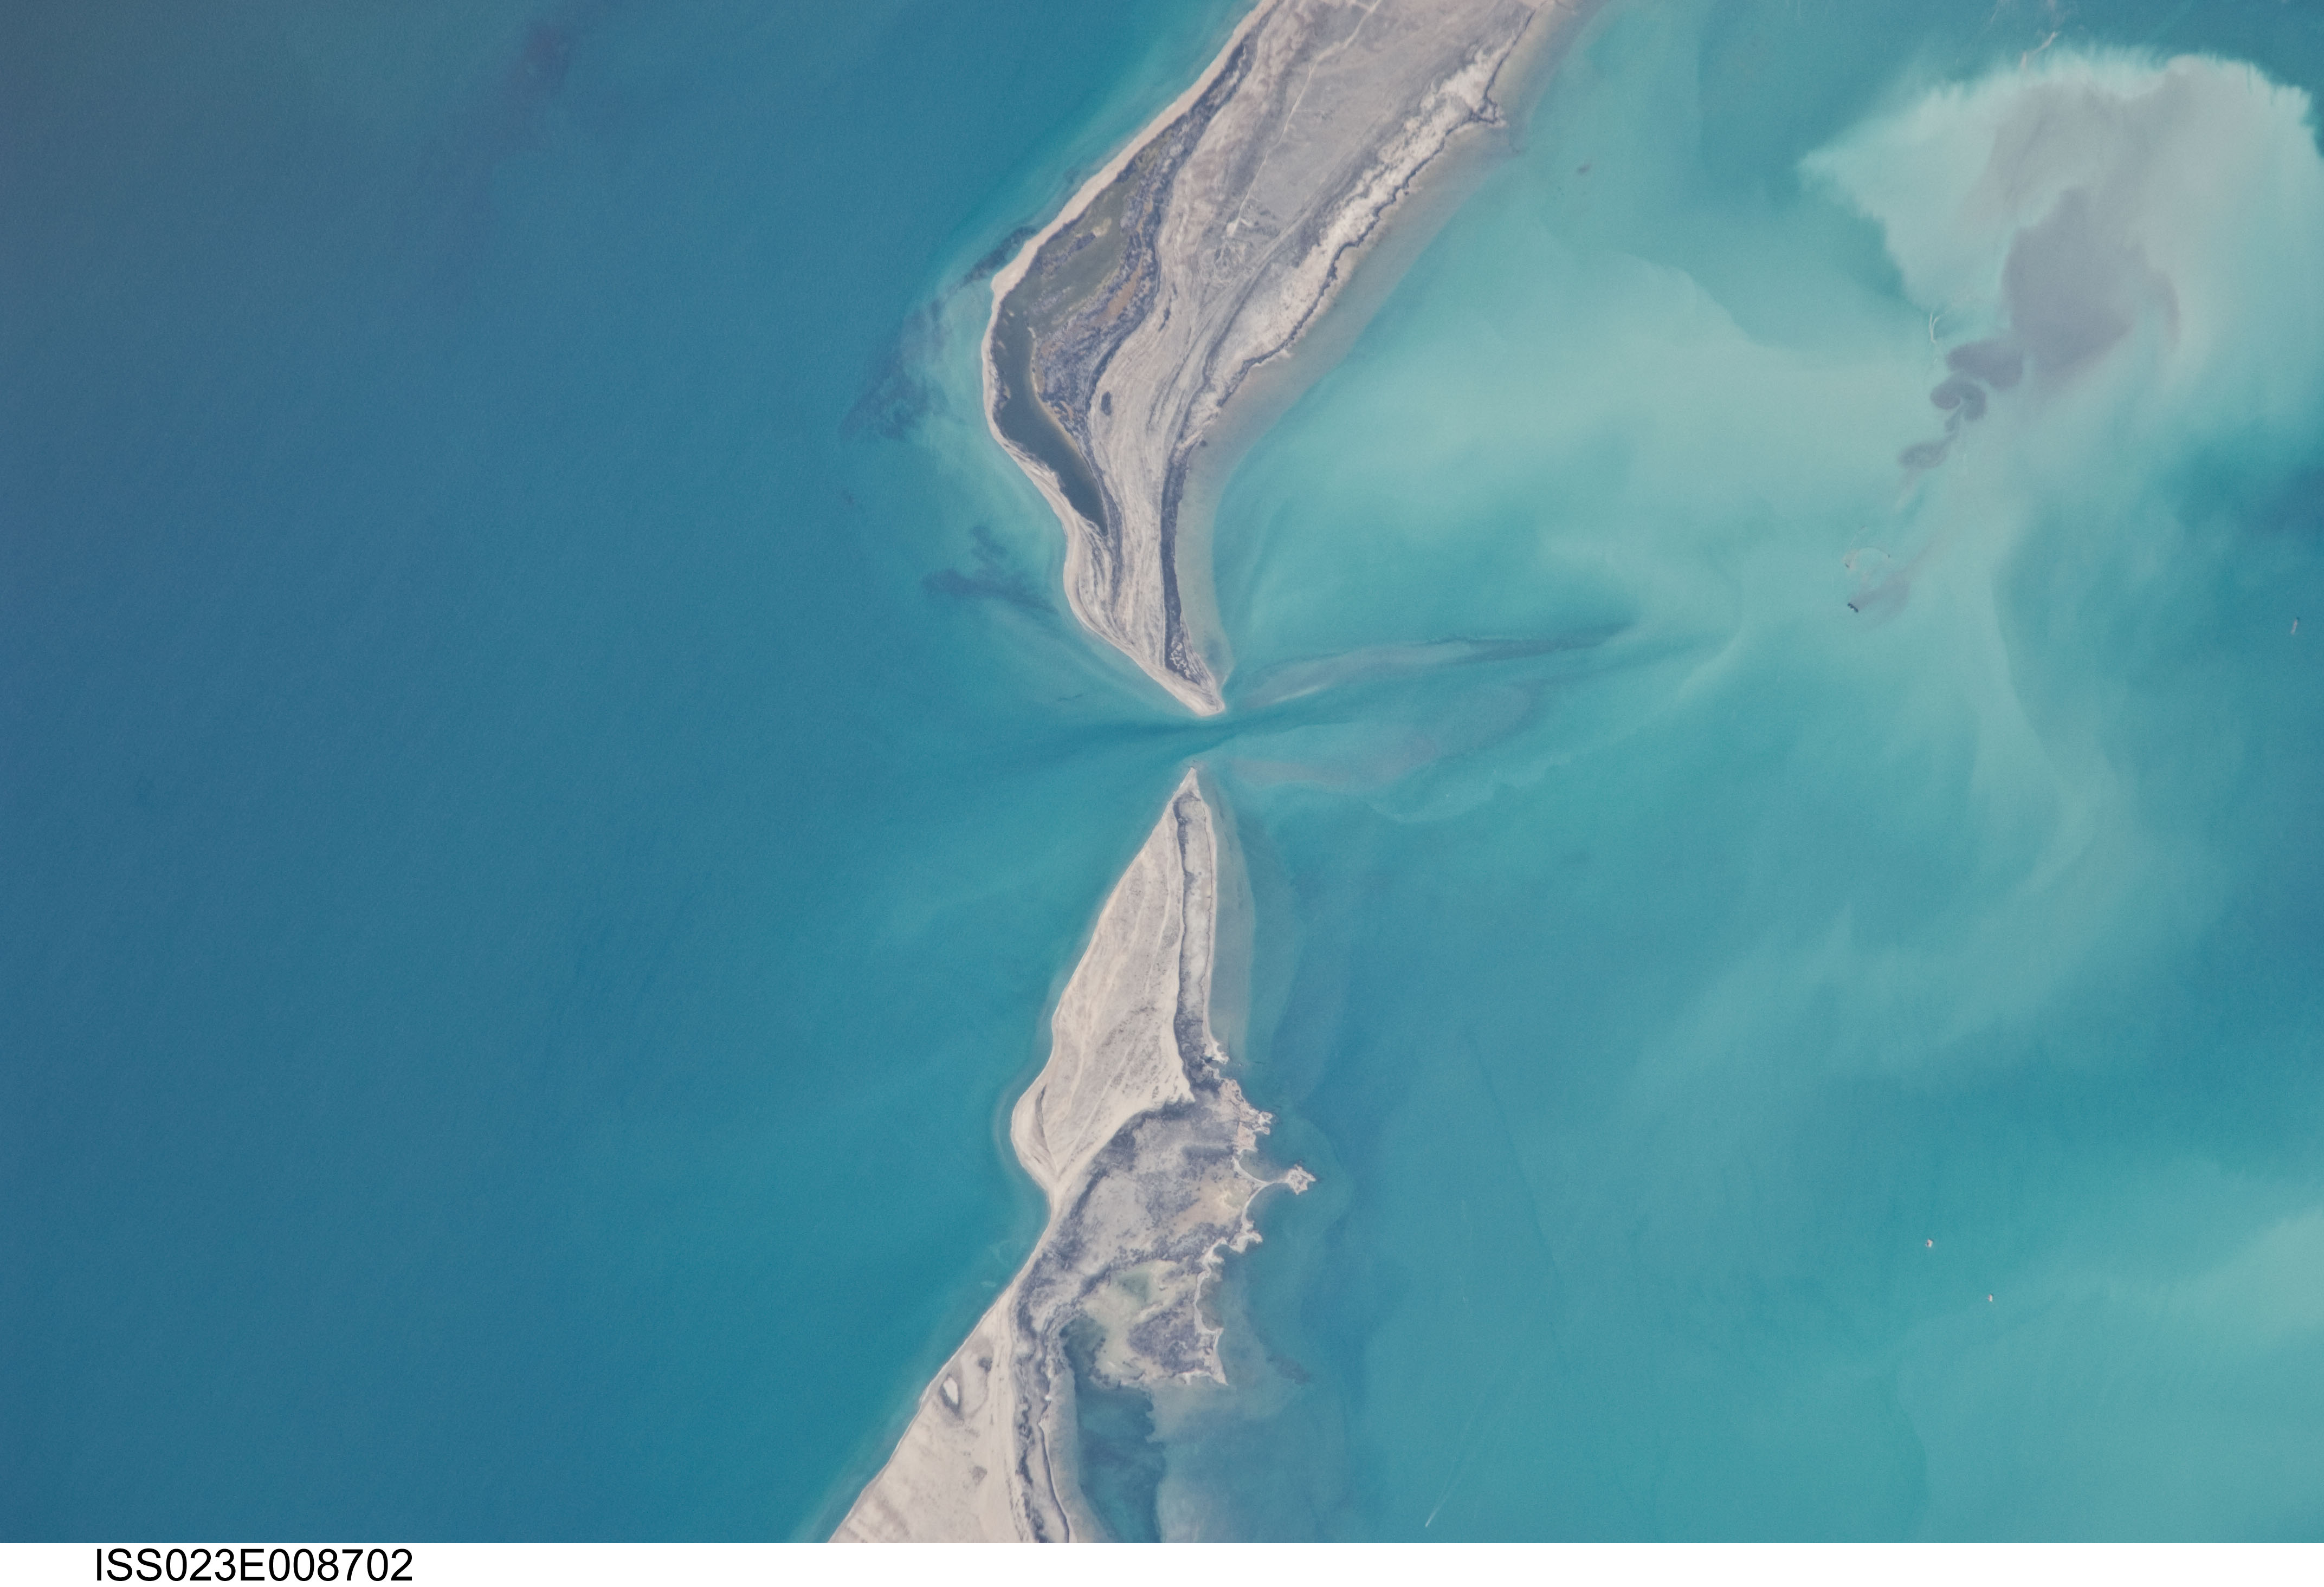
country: TURKMENISTAN
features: TURKMENBASHI BAY, PENINSULA
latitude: 39.9
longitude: 53.0
